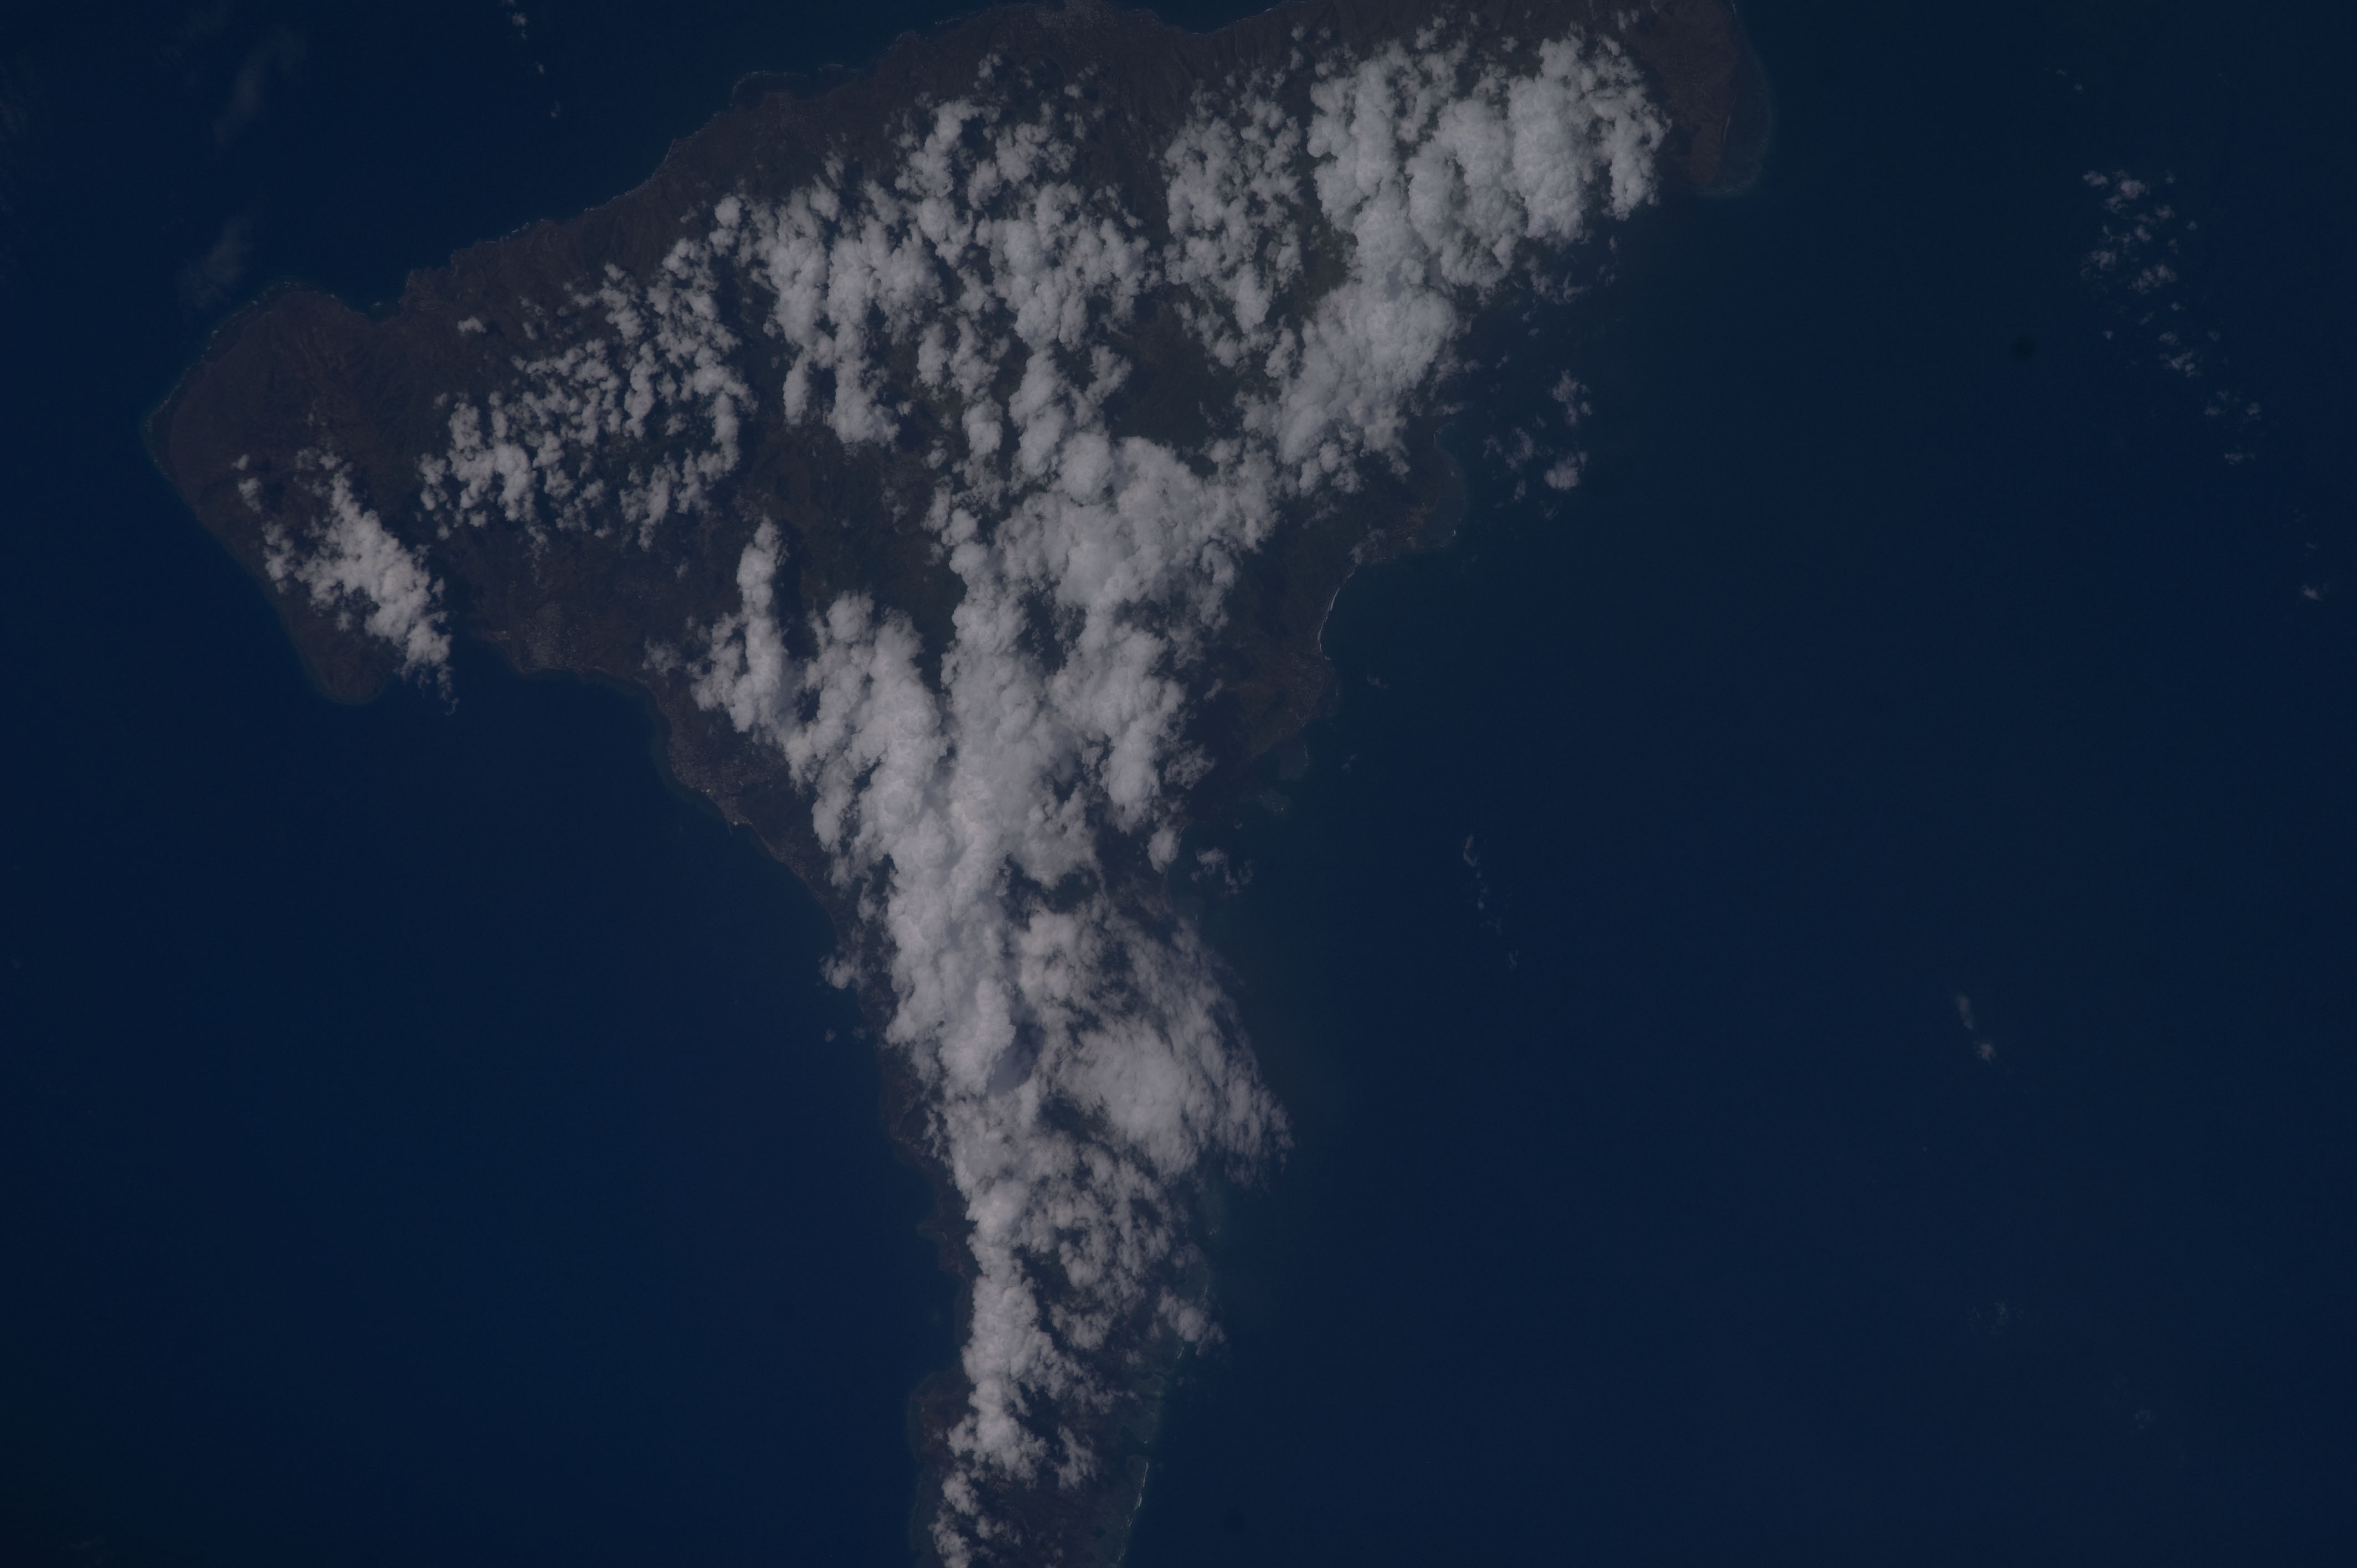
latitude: -12.3
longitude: 44.4
